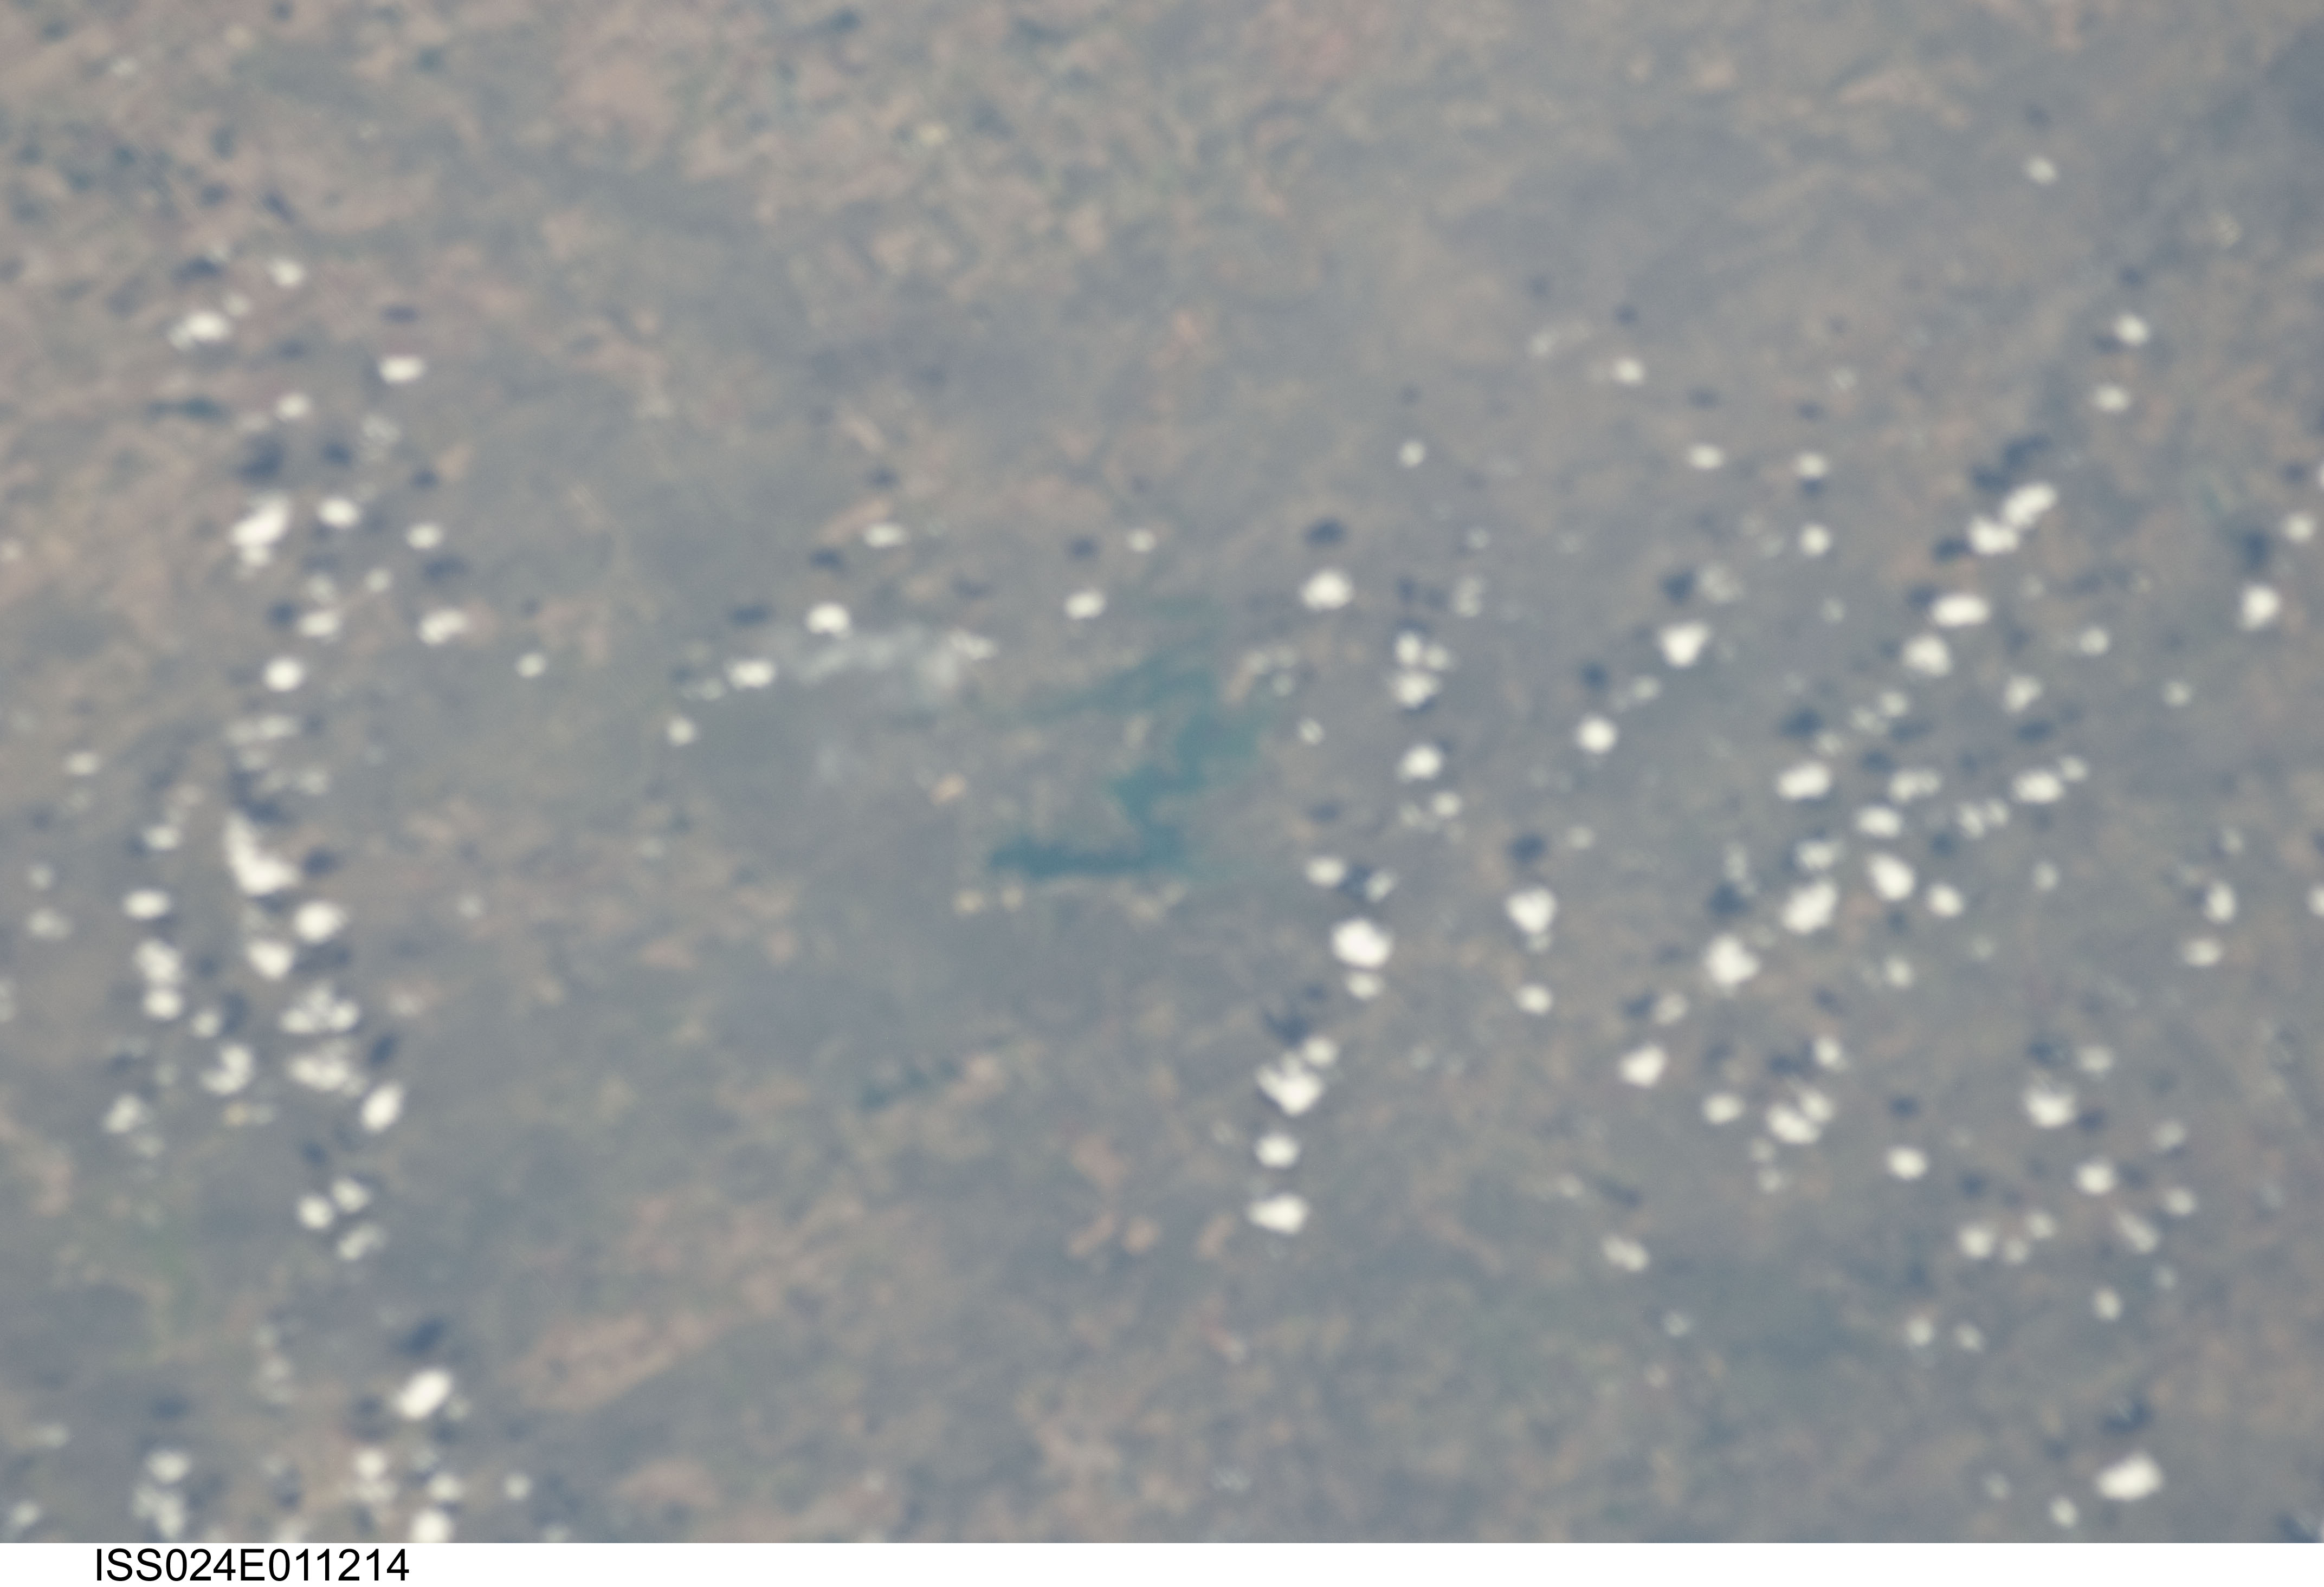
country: USA-TEXAS
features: SOFT, RESERVOIR ALONG THE COLORADO RIVER
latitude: 31.5
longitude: -99.7
